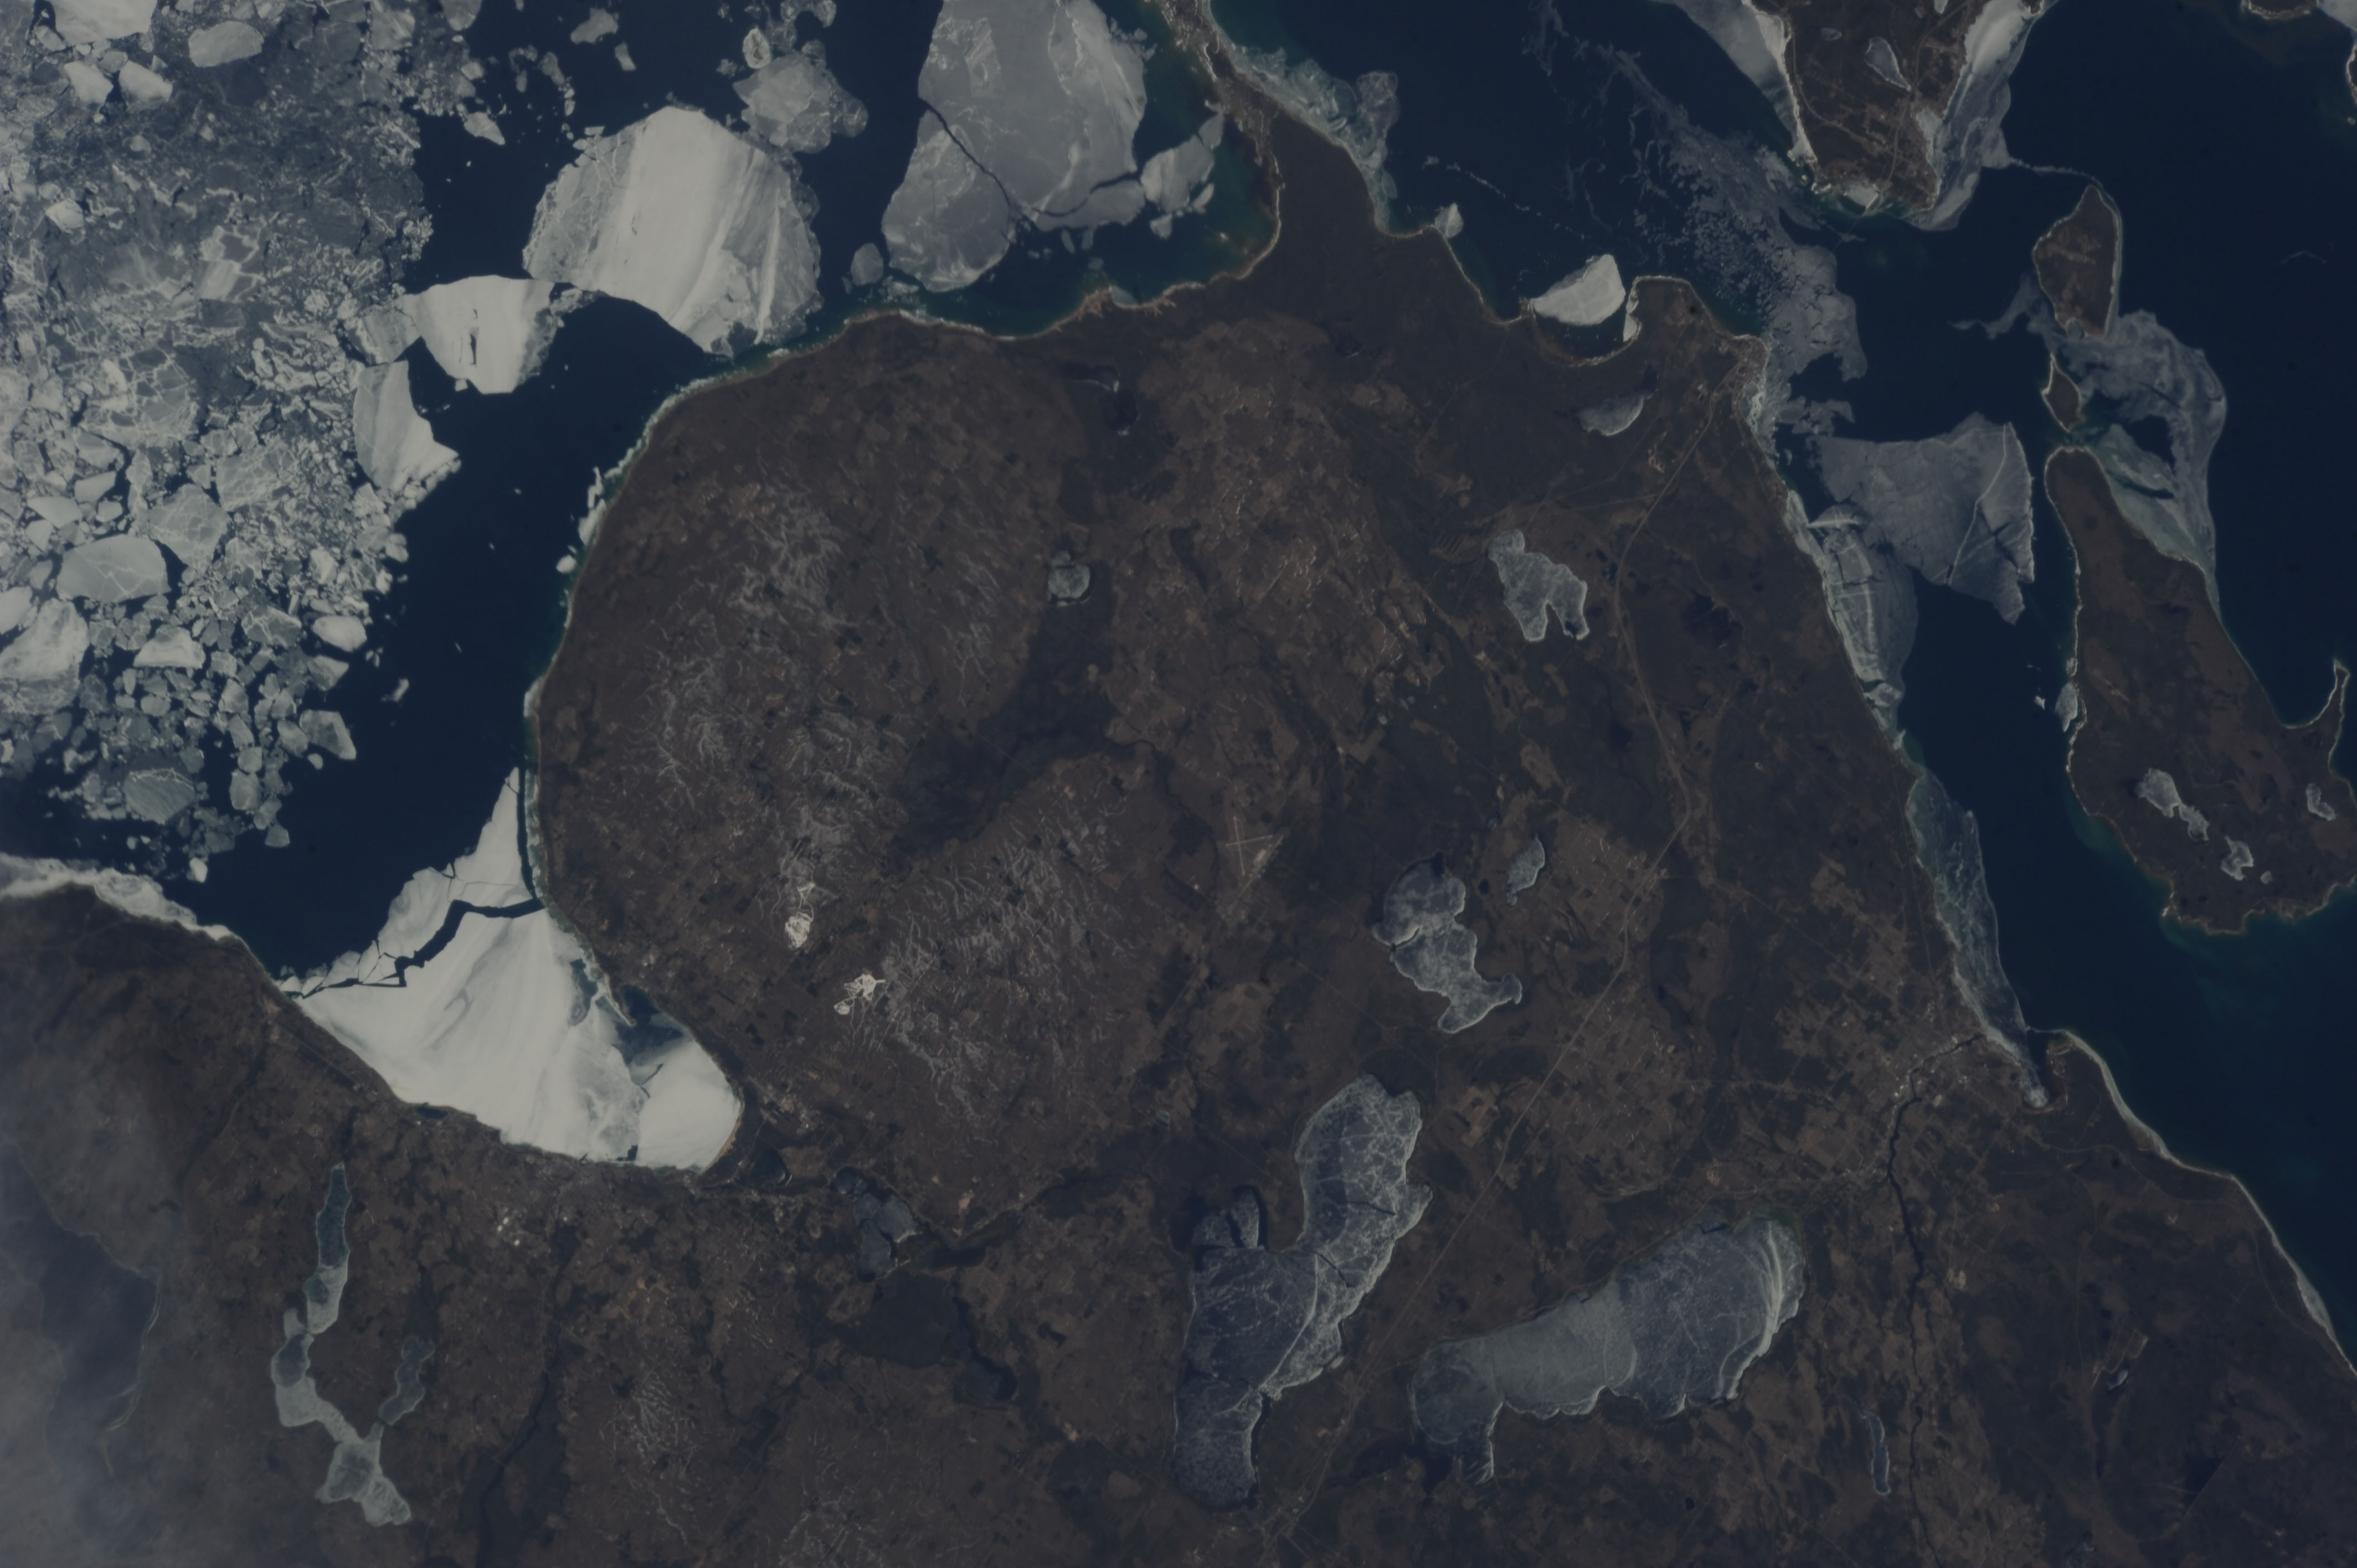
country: USA-MICHIGAN
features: GAYLORD STATE FOREST AREA, LITTLE TRAVERSE BAY, MULLETT LAKE, BURT LAKE, LAKE MUCHIGAN (ICE)
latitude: 45.6
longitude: -84.9
